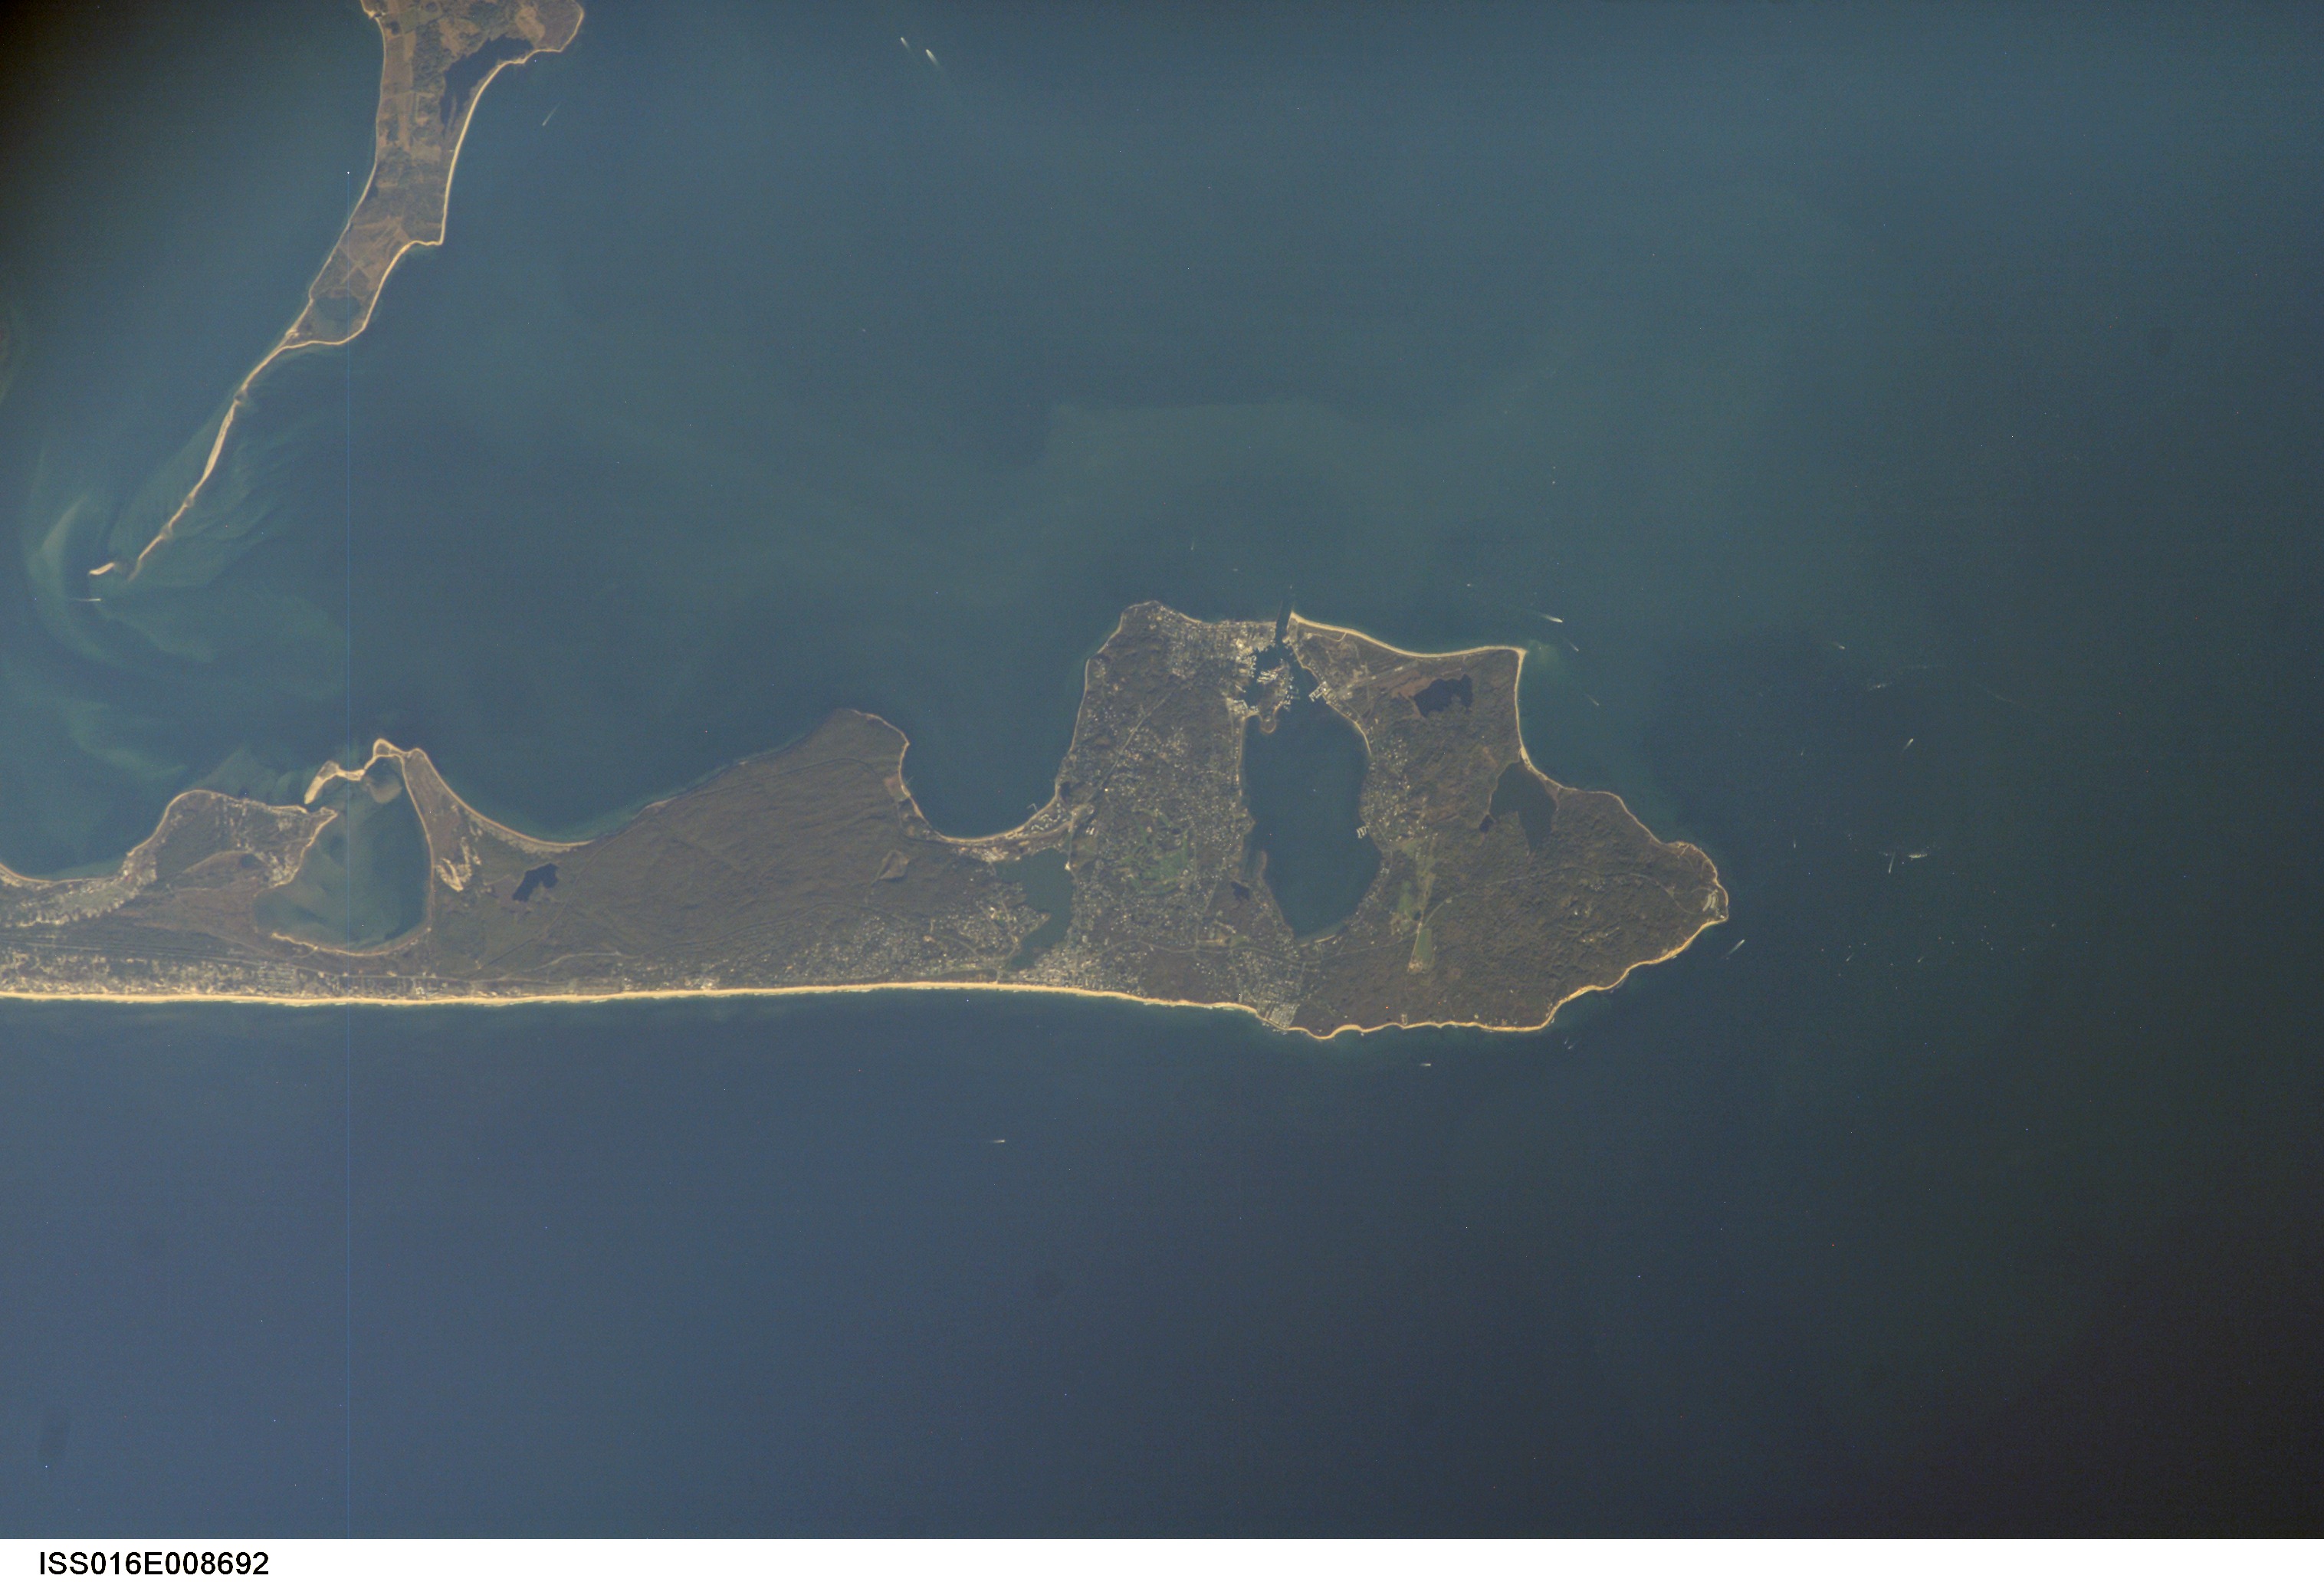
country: USA-NEW YORK
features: MONTAUK PT., BLOCK ISLAND SOUND
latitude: 41.1
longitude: -72.0
